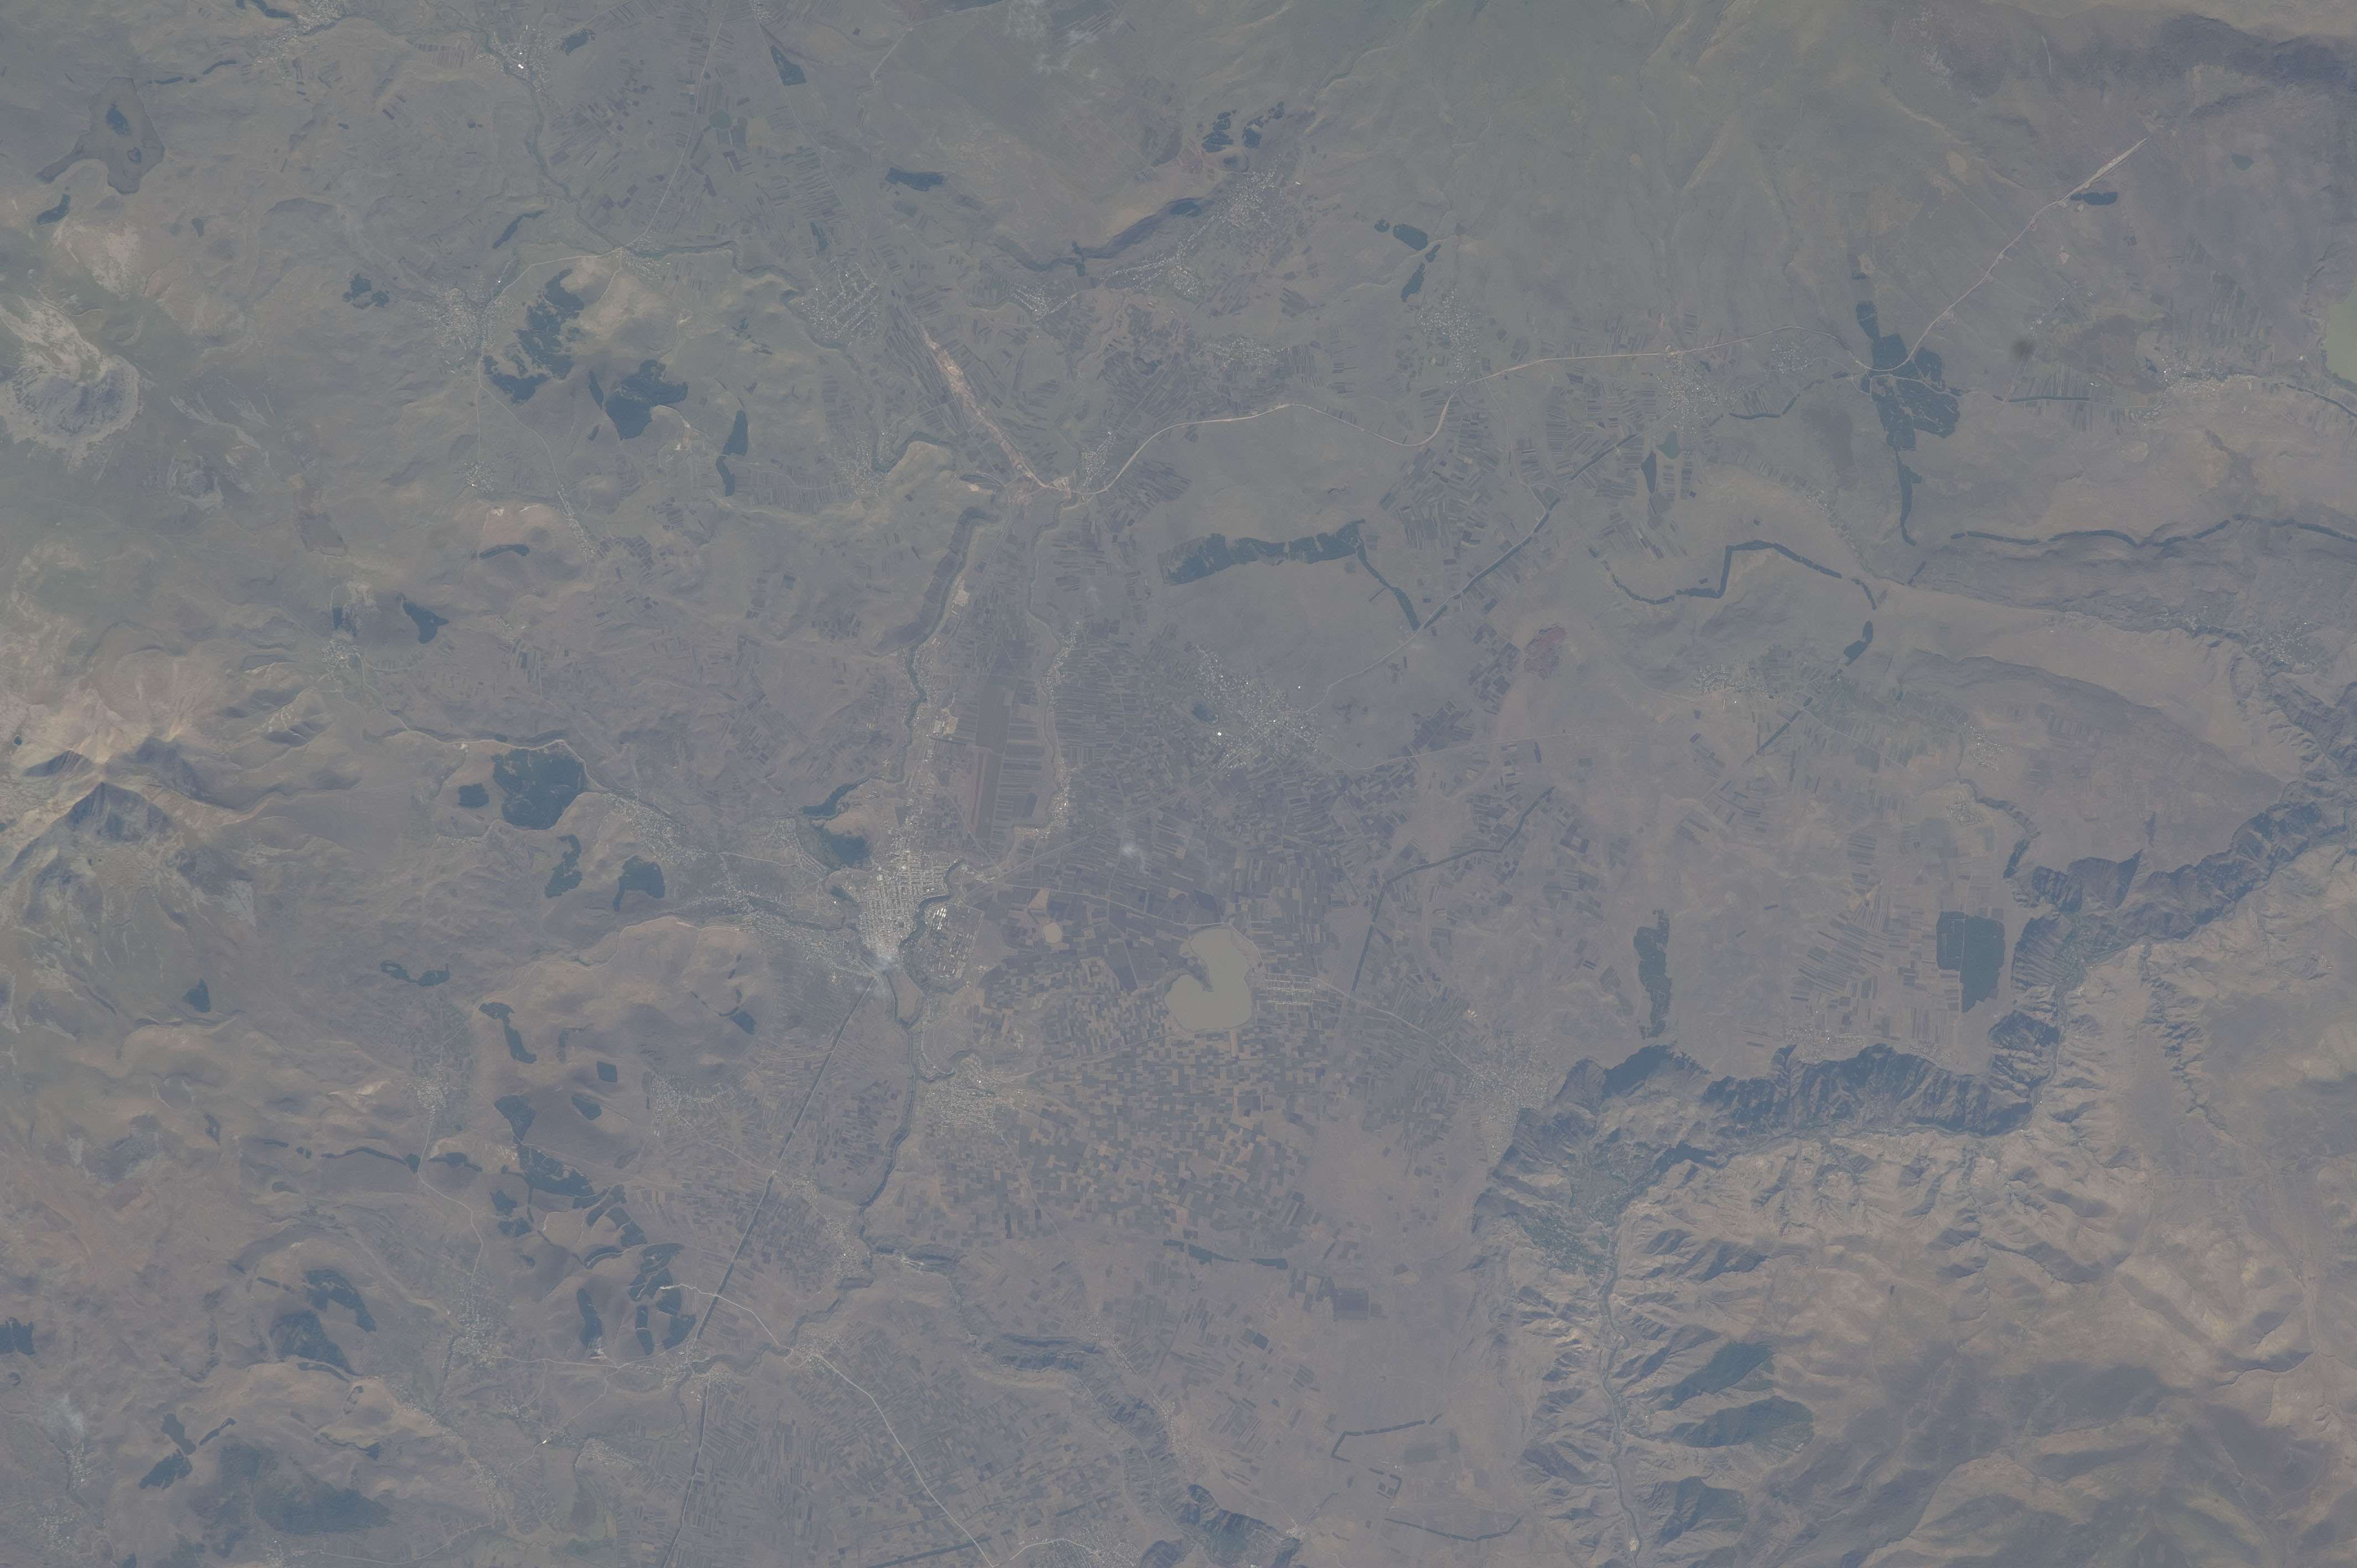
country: GEORGIA
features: AKHALKALAKI, AGR., PASKIA L., LESSER CAUCASUS MTS.
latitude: 41.3
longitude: 43.3
